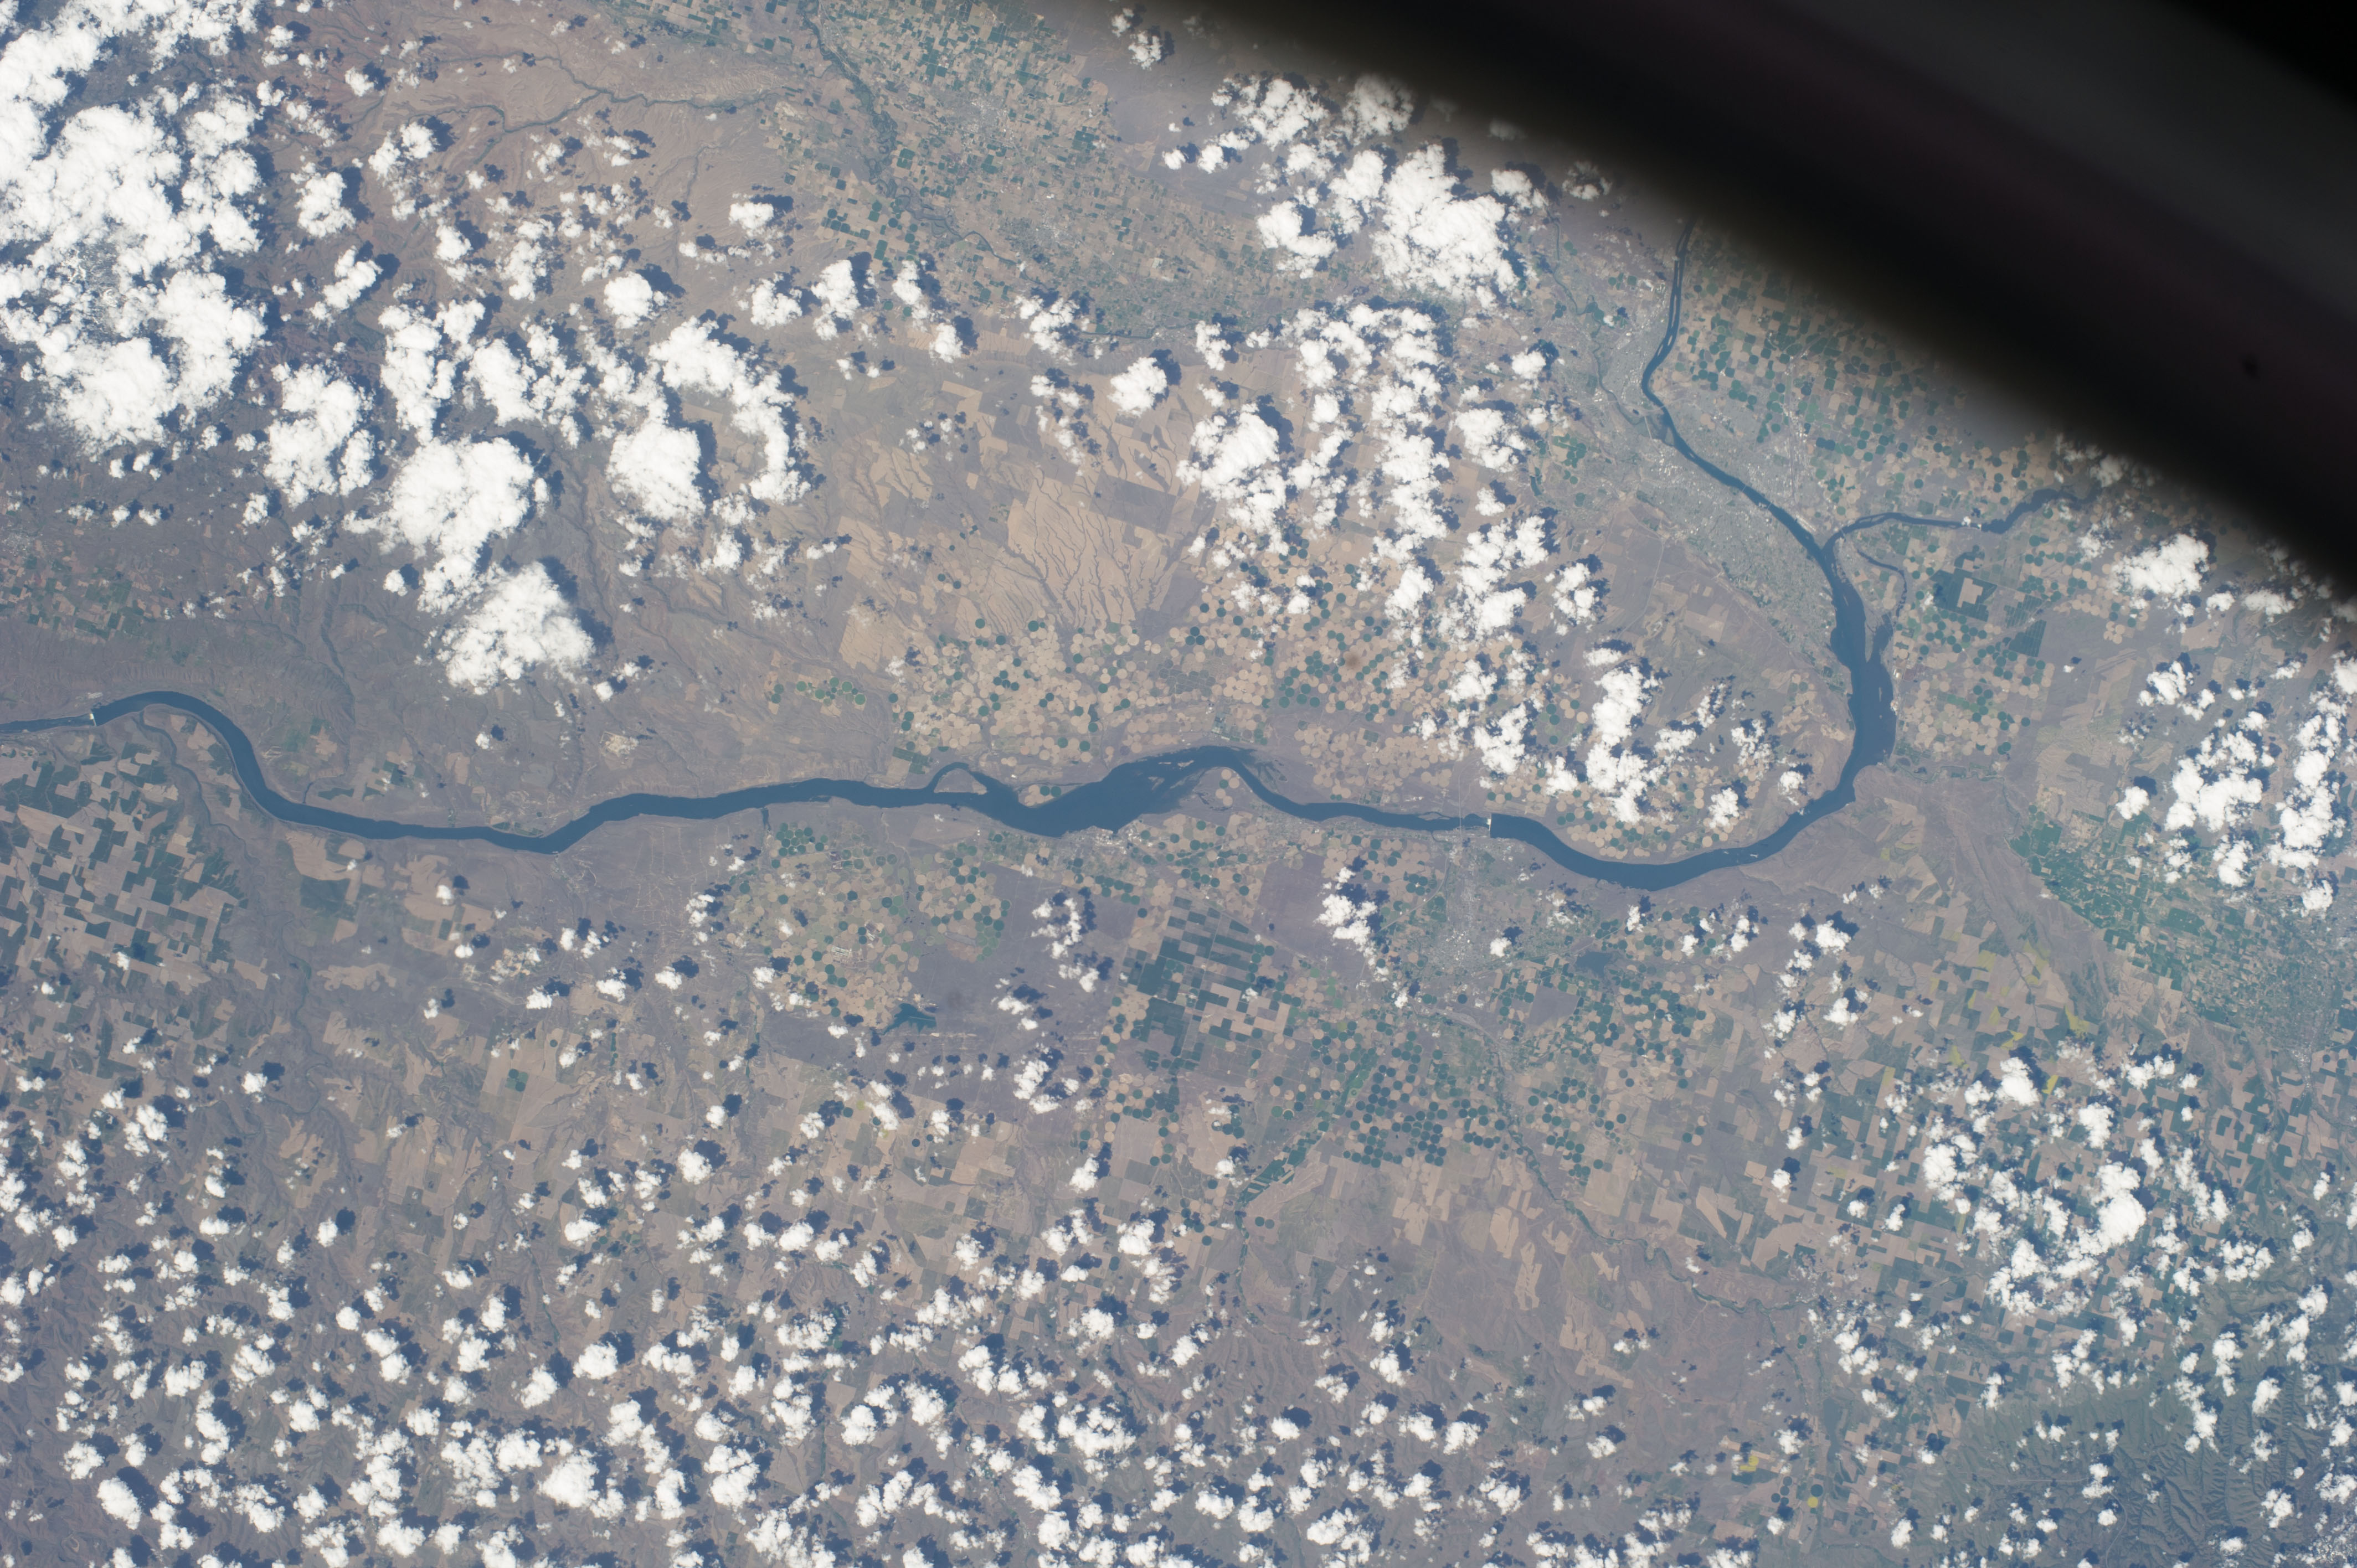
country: USA-OREGON
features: IRRIGON, PATERSON, COLUMBIA RIVER, PIVOT IRRIGATION, KENNEWICK, SNAKE RIVER, PASCO
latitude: 45.9
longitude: -119.6
